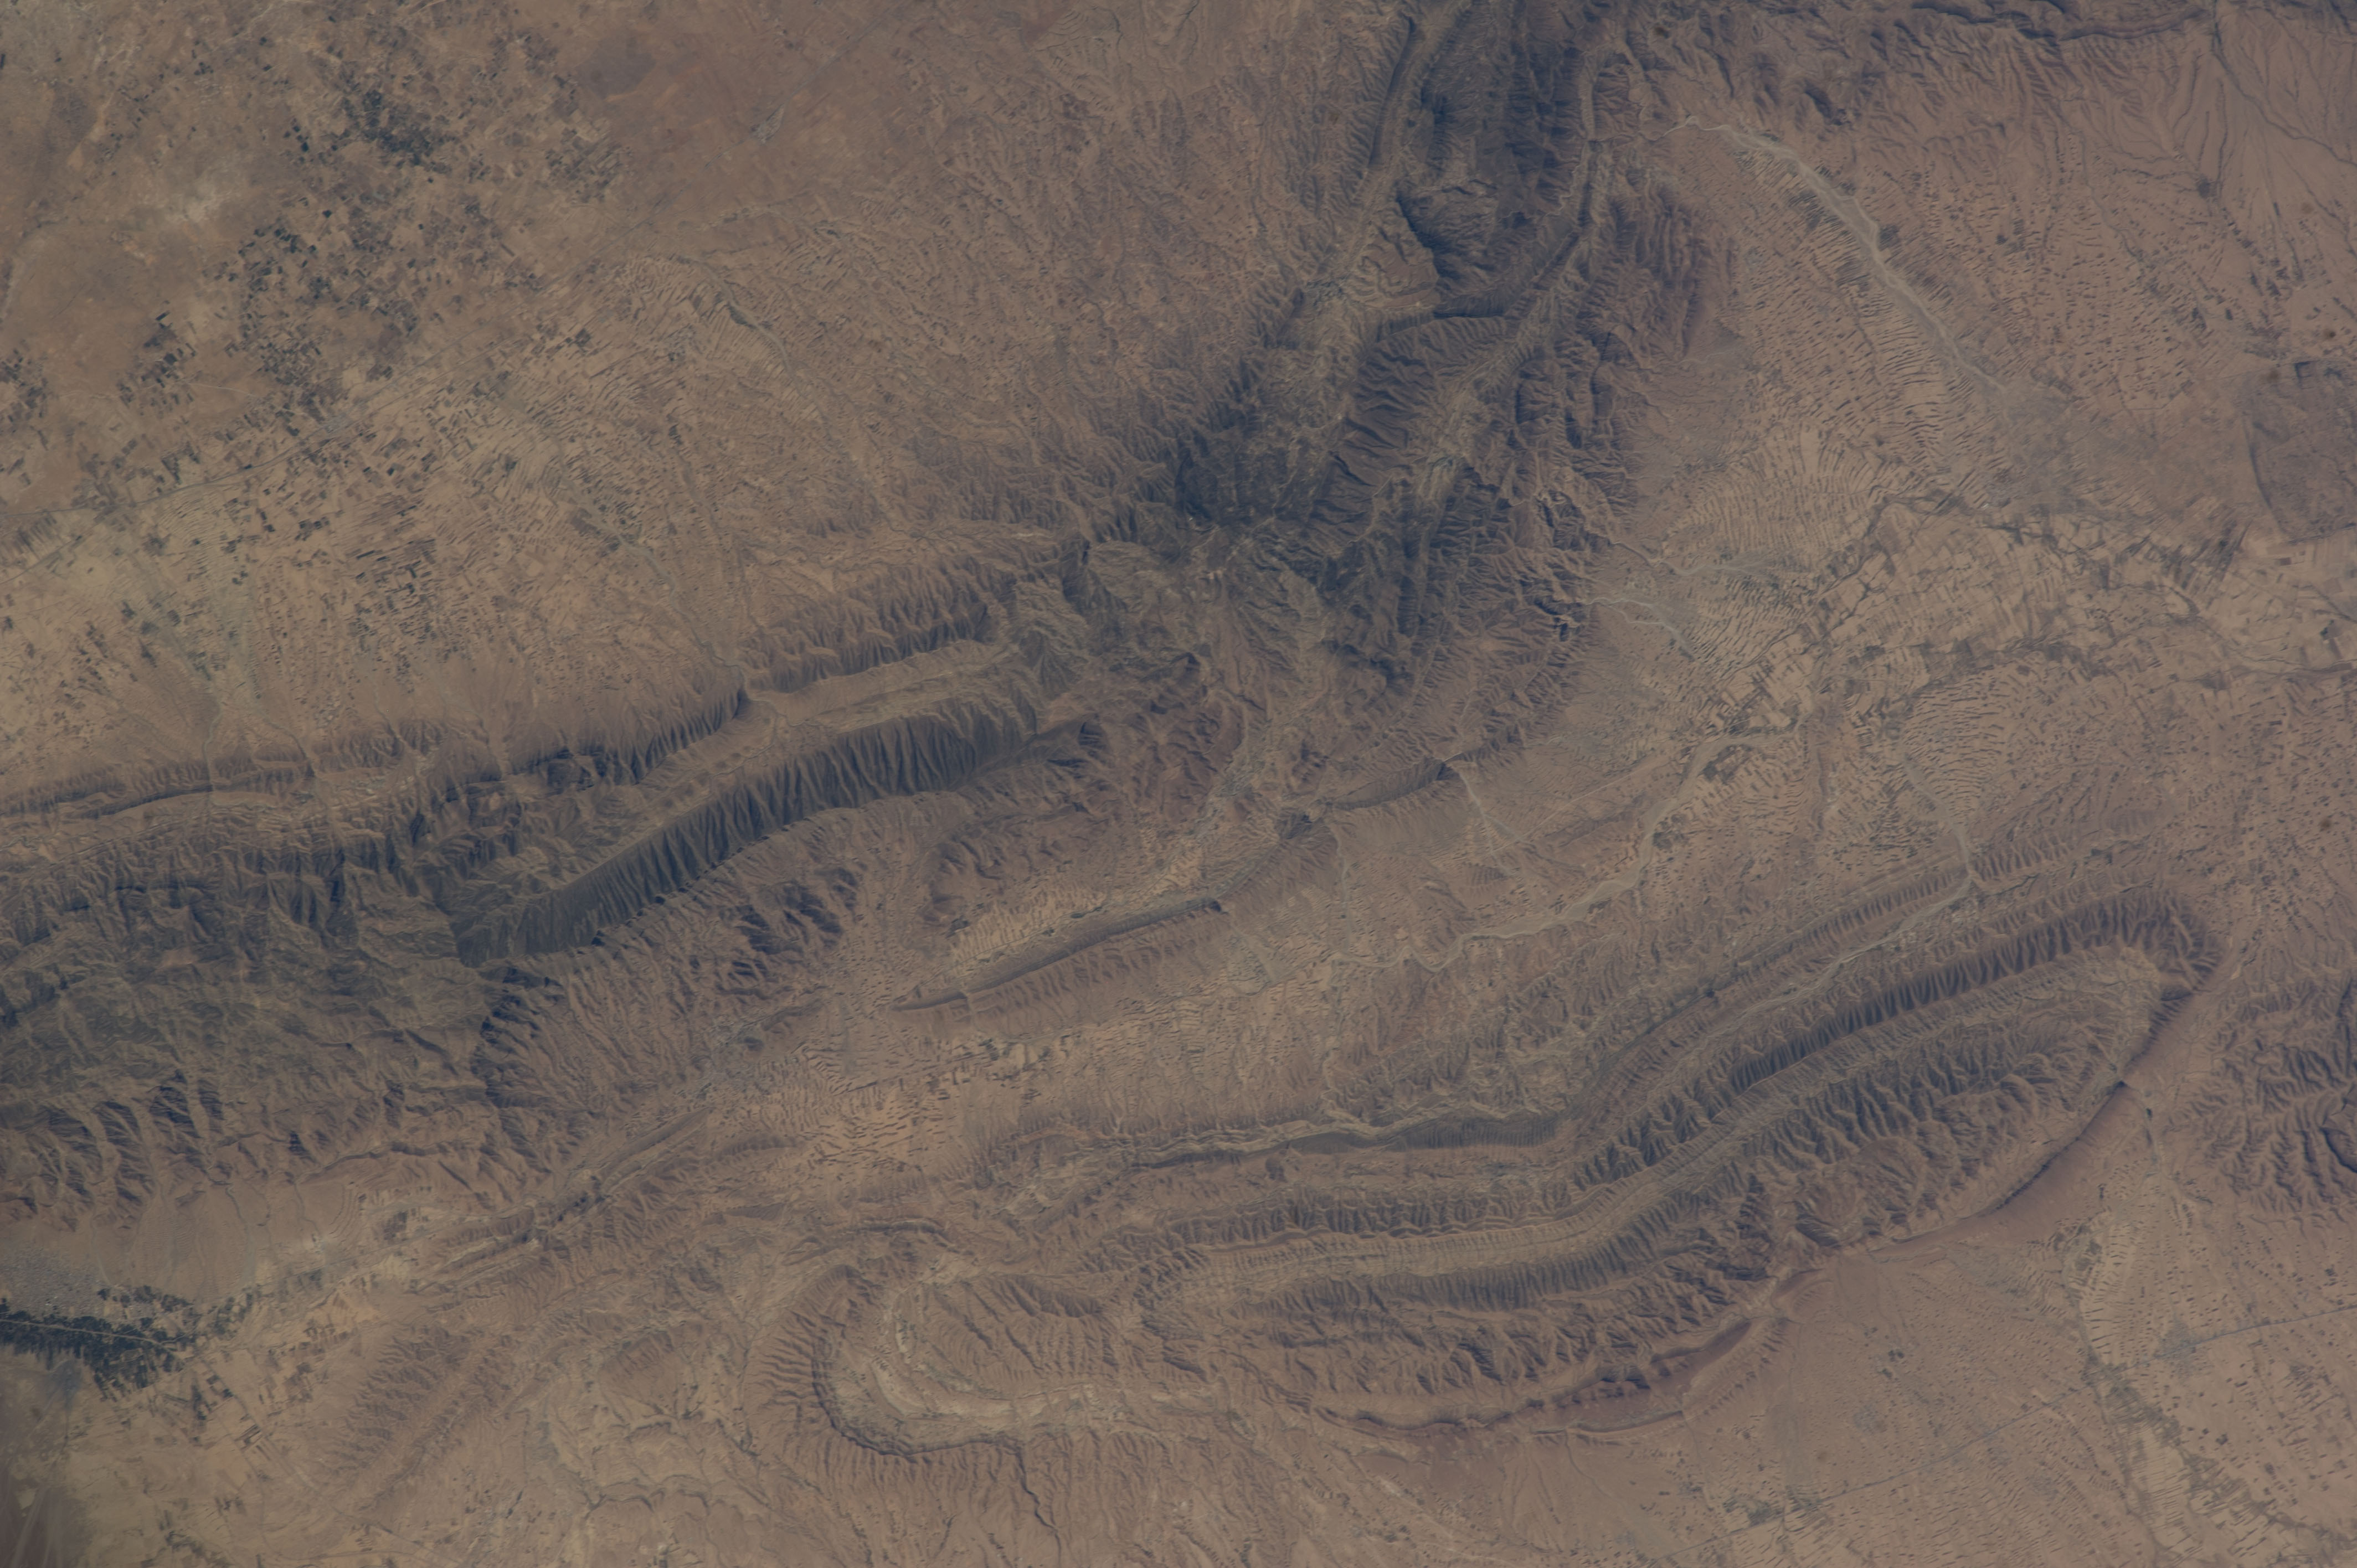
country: TUNISIA
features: KSAR, ZANNOUCH, BOU OMRANE, MOUNTAINS
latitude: 34.4
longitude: 9.2
